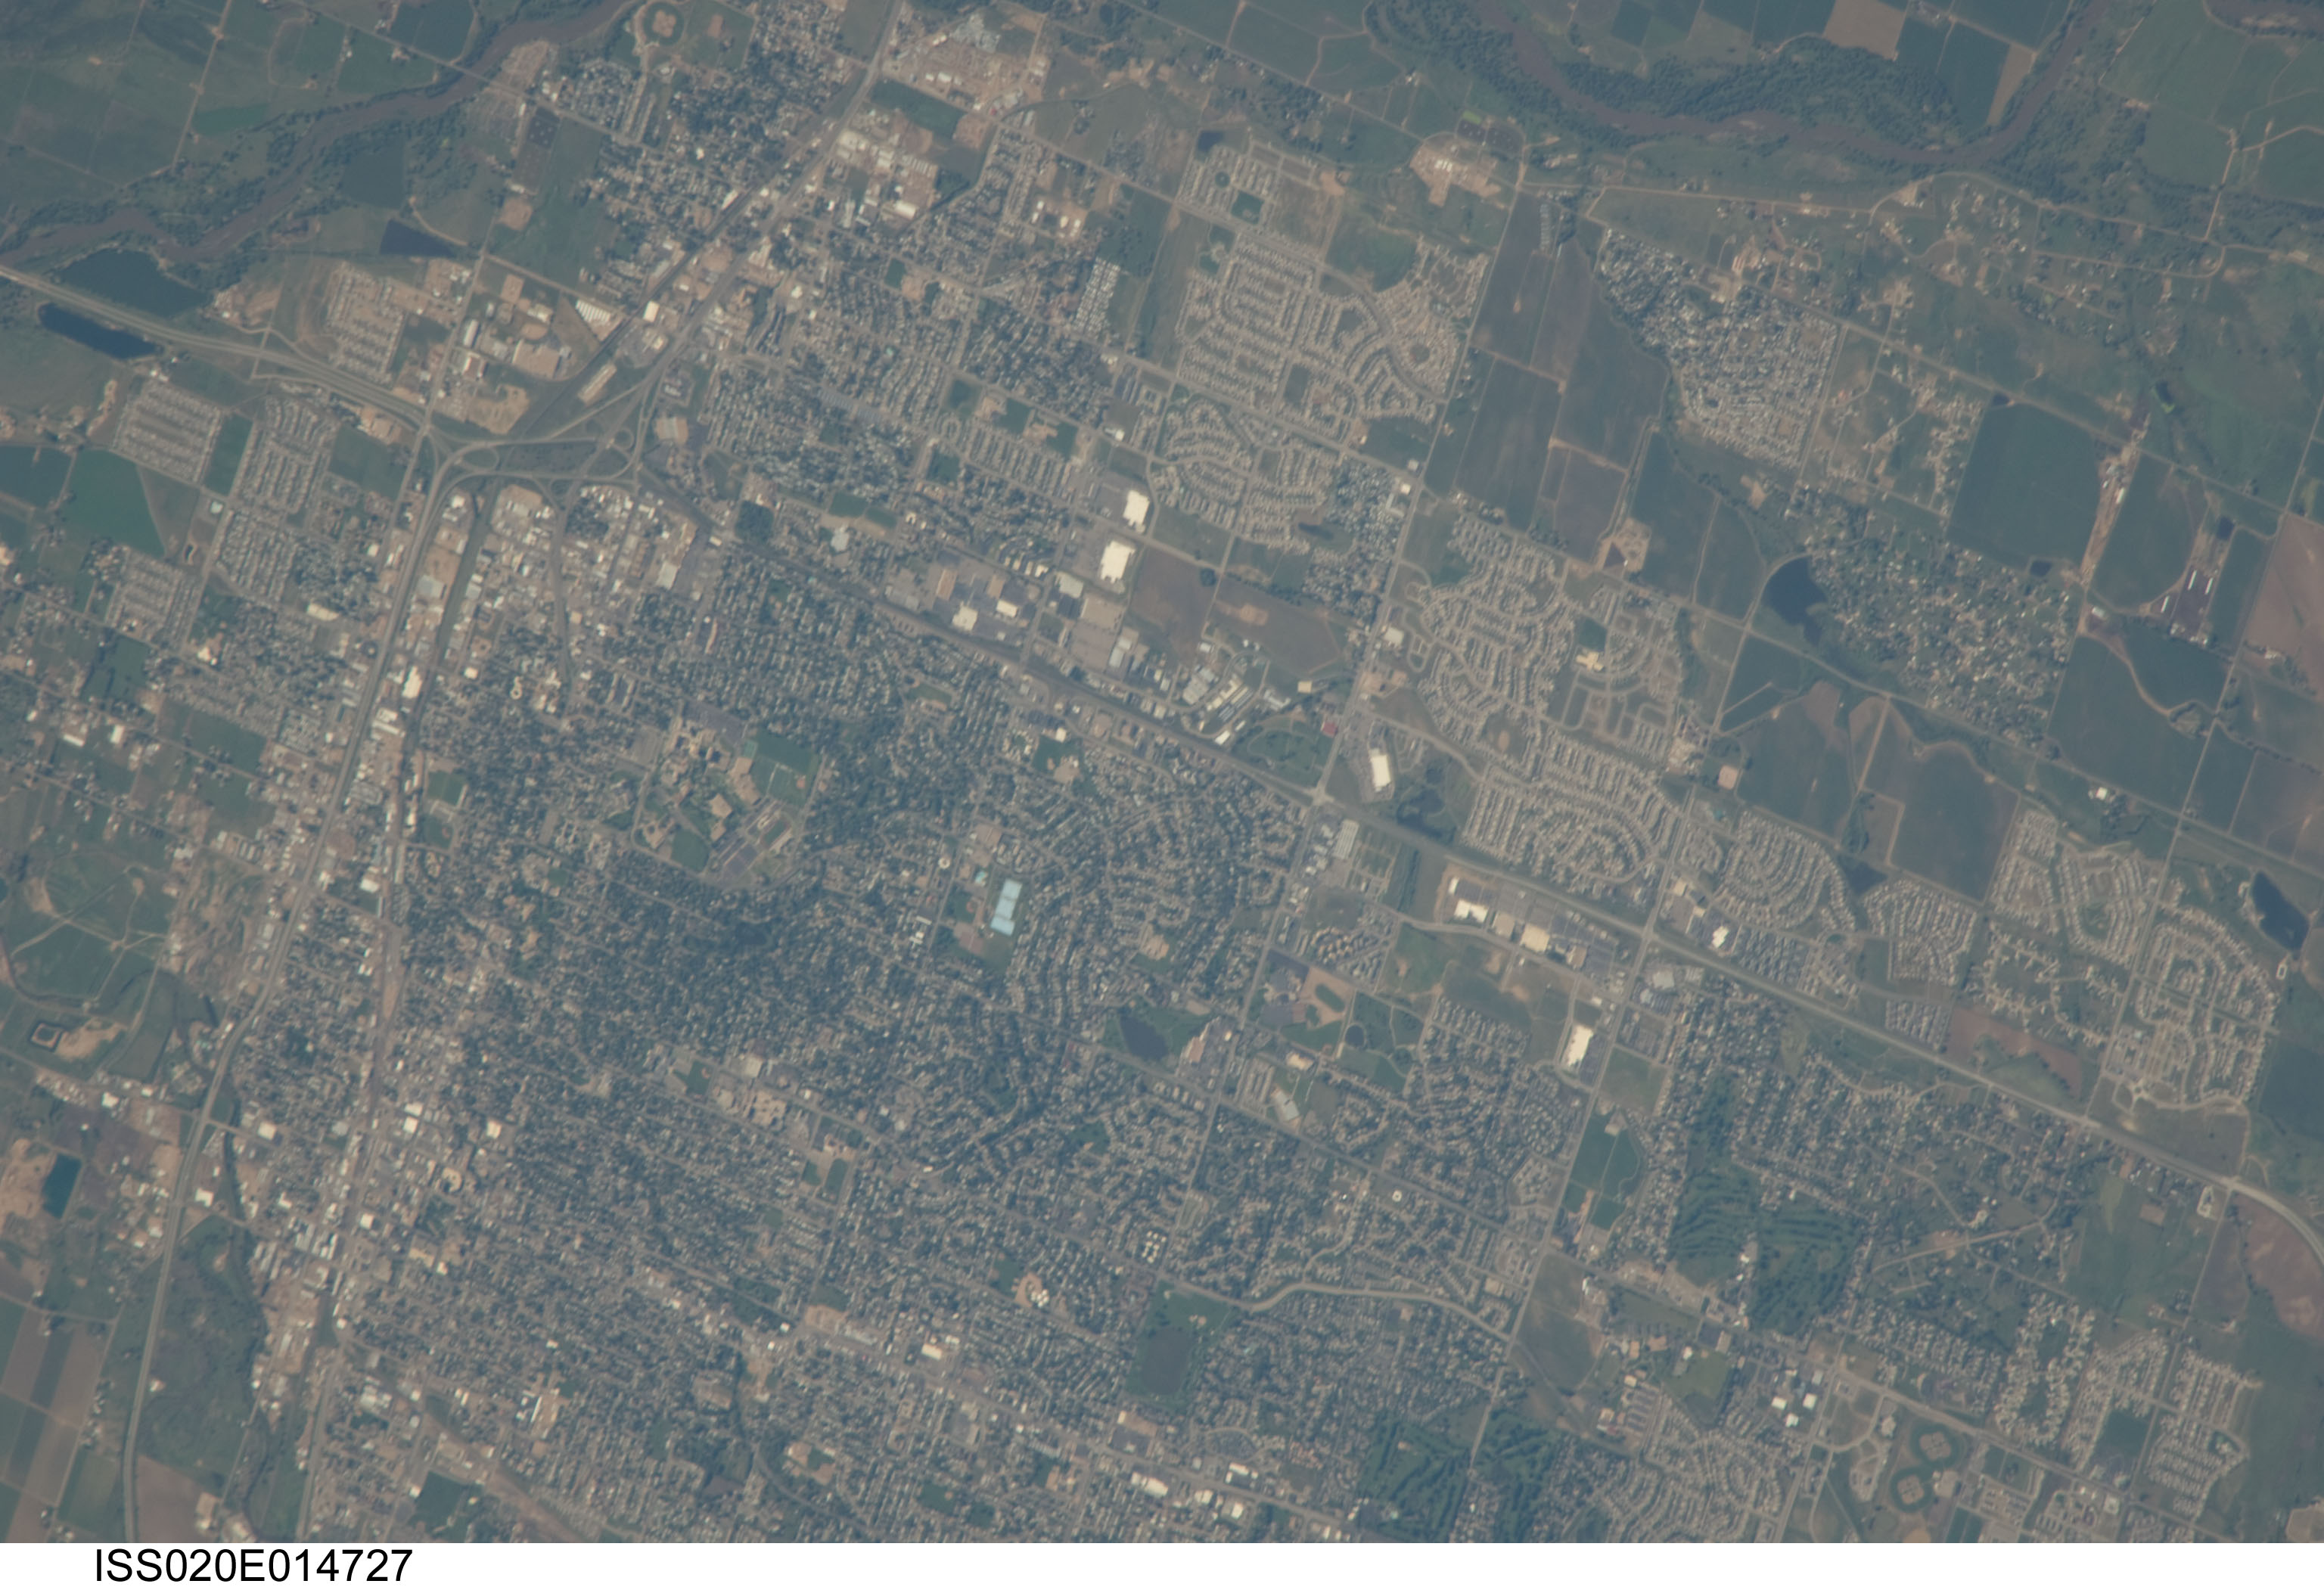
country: USA-COLORADO
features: GREELEY, SOUTH PLATTE RIVER, AGR.
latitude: 40.6
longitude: -105.1
